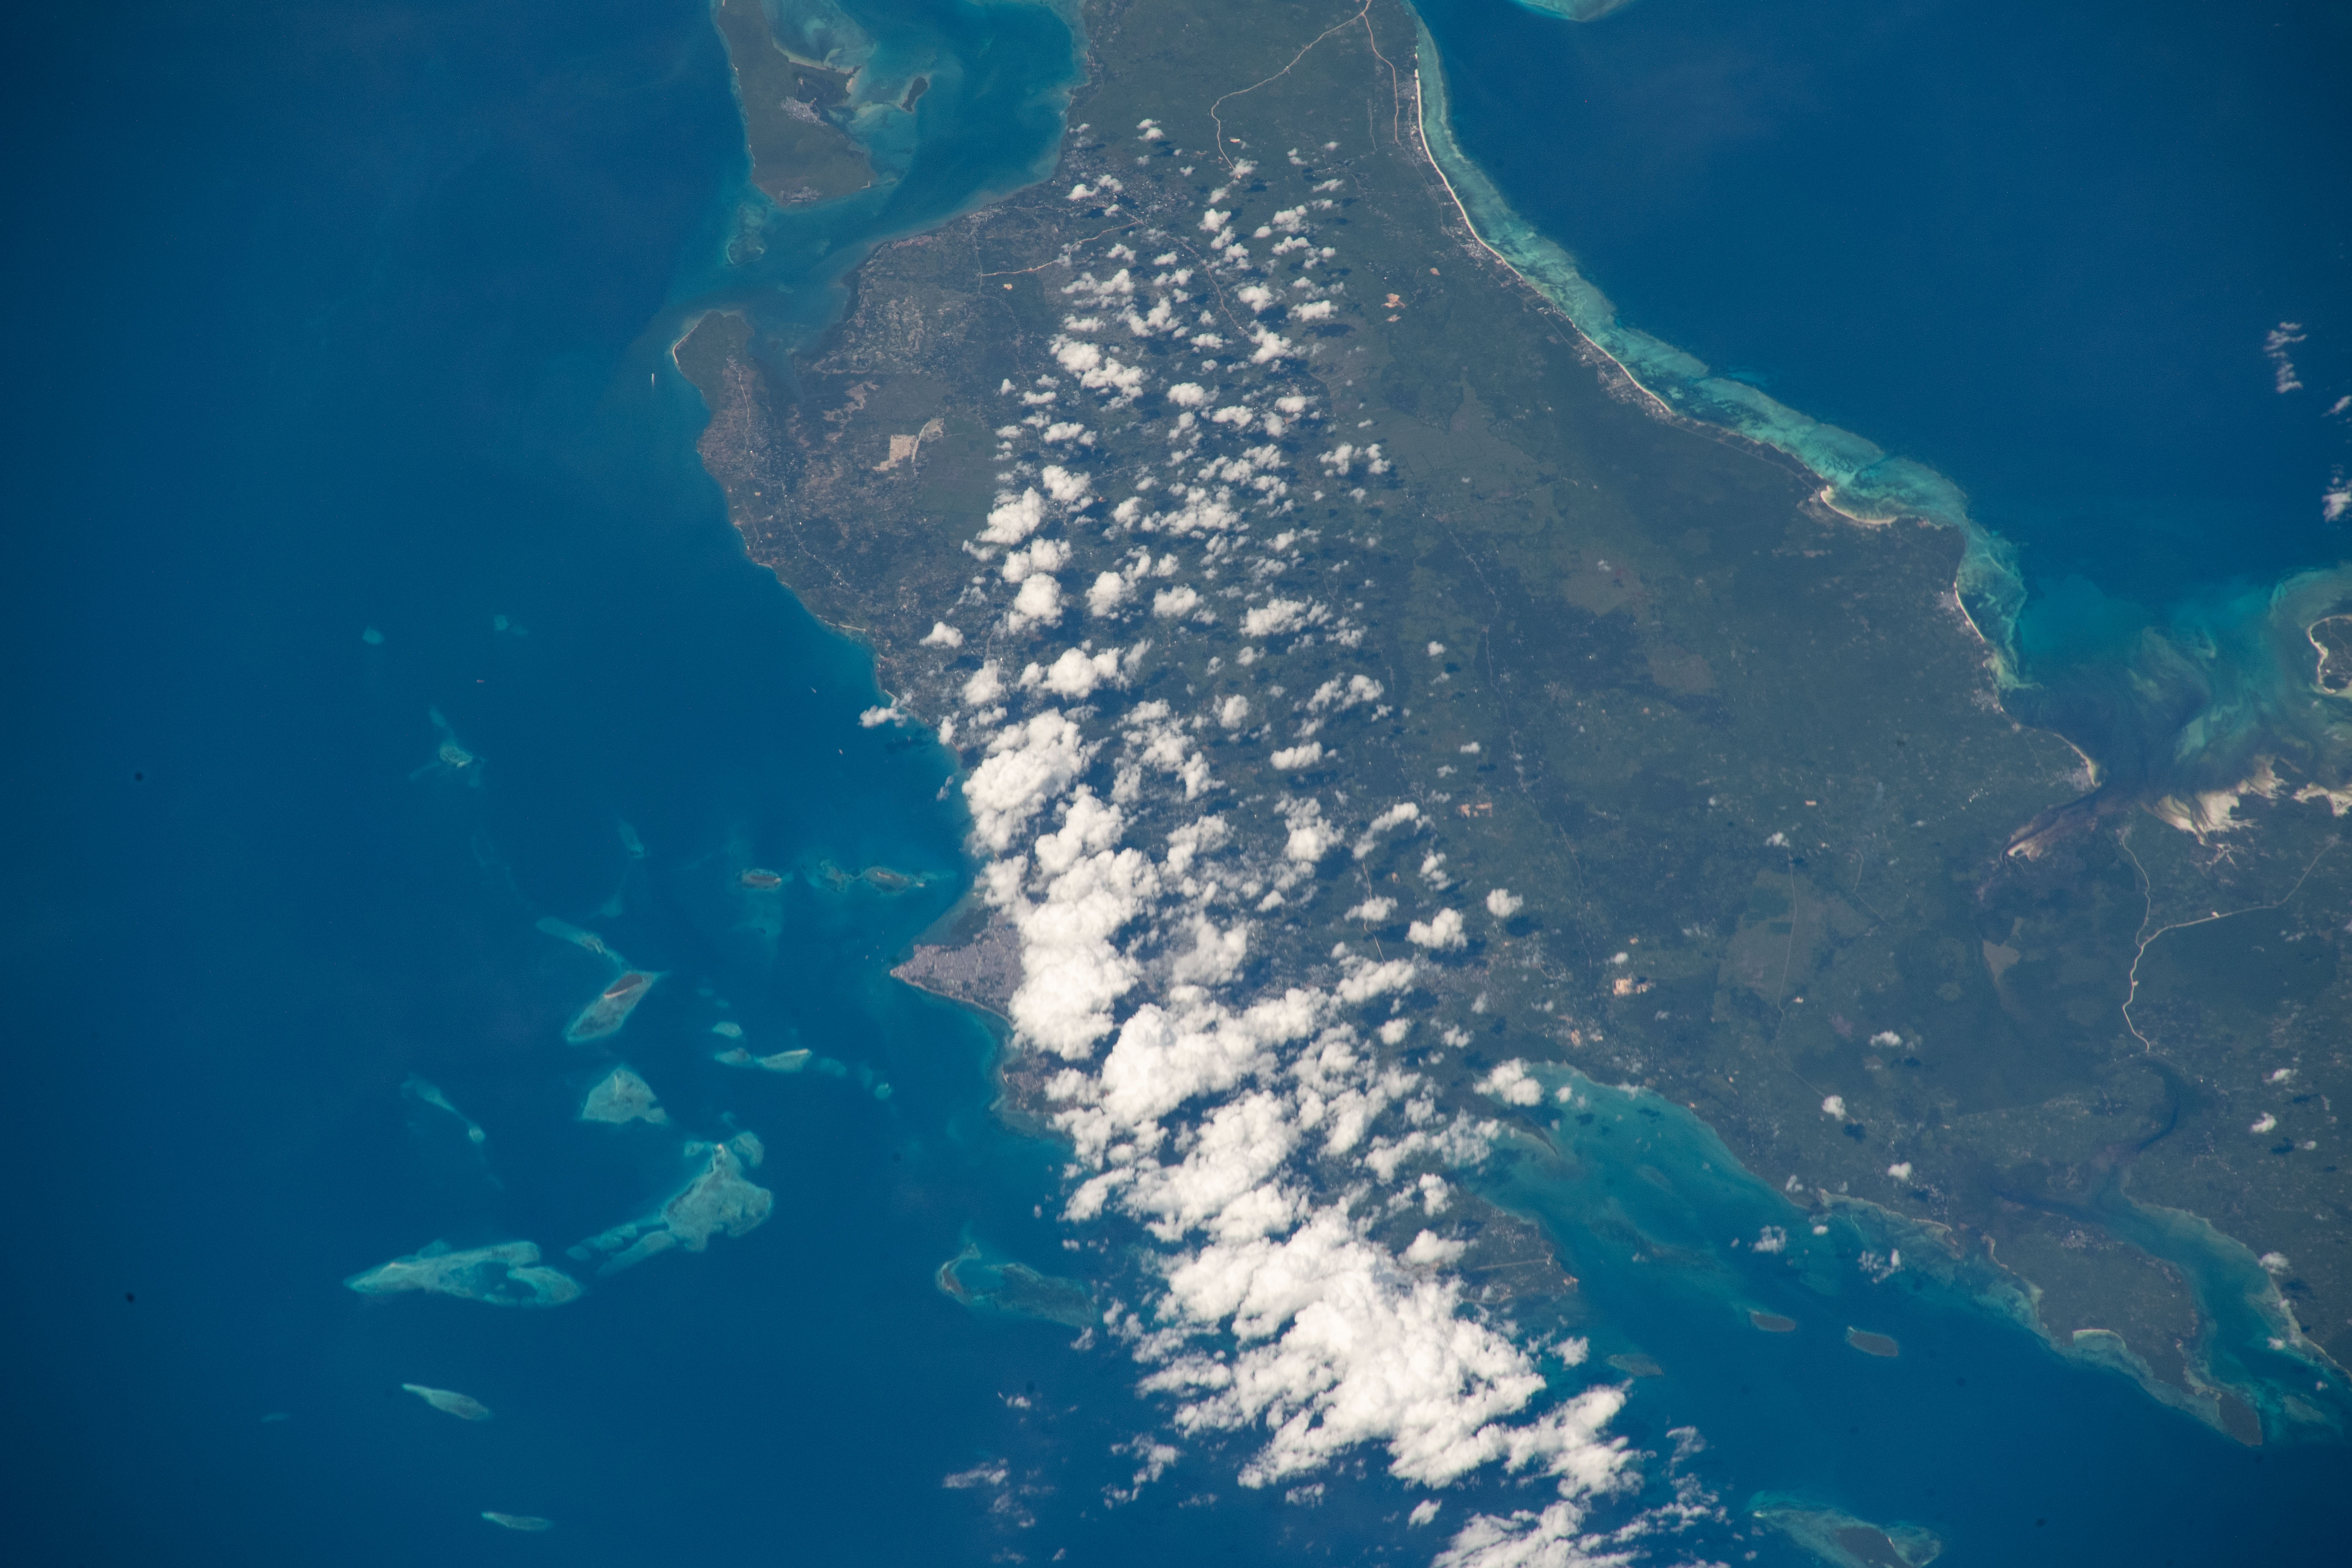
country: TANZANIA
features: ZANZIBAR
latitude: -6.1
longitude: 39.3
